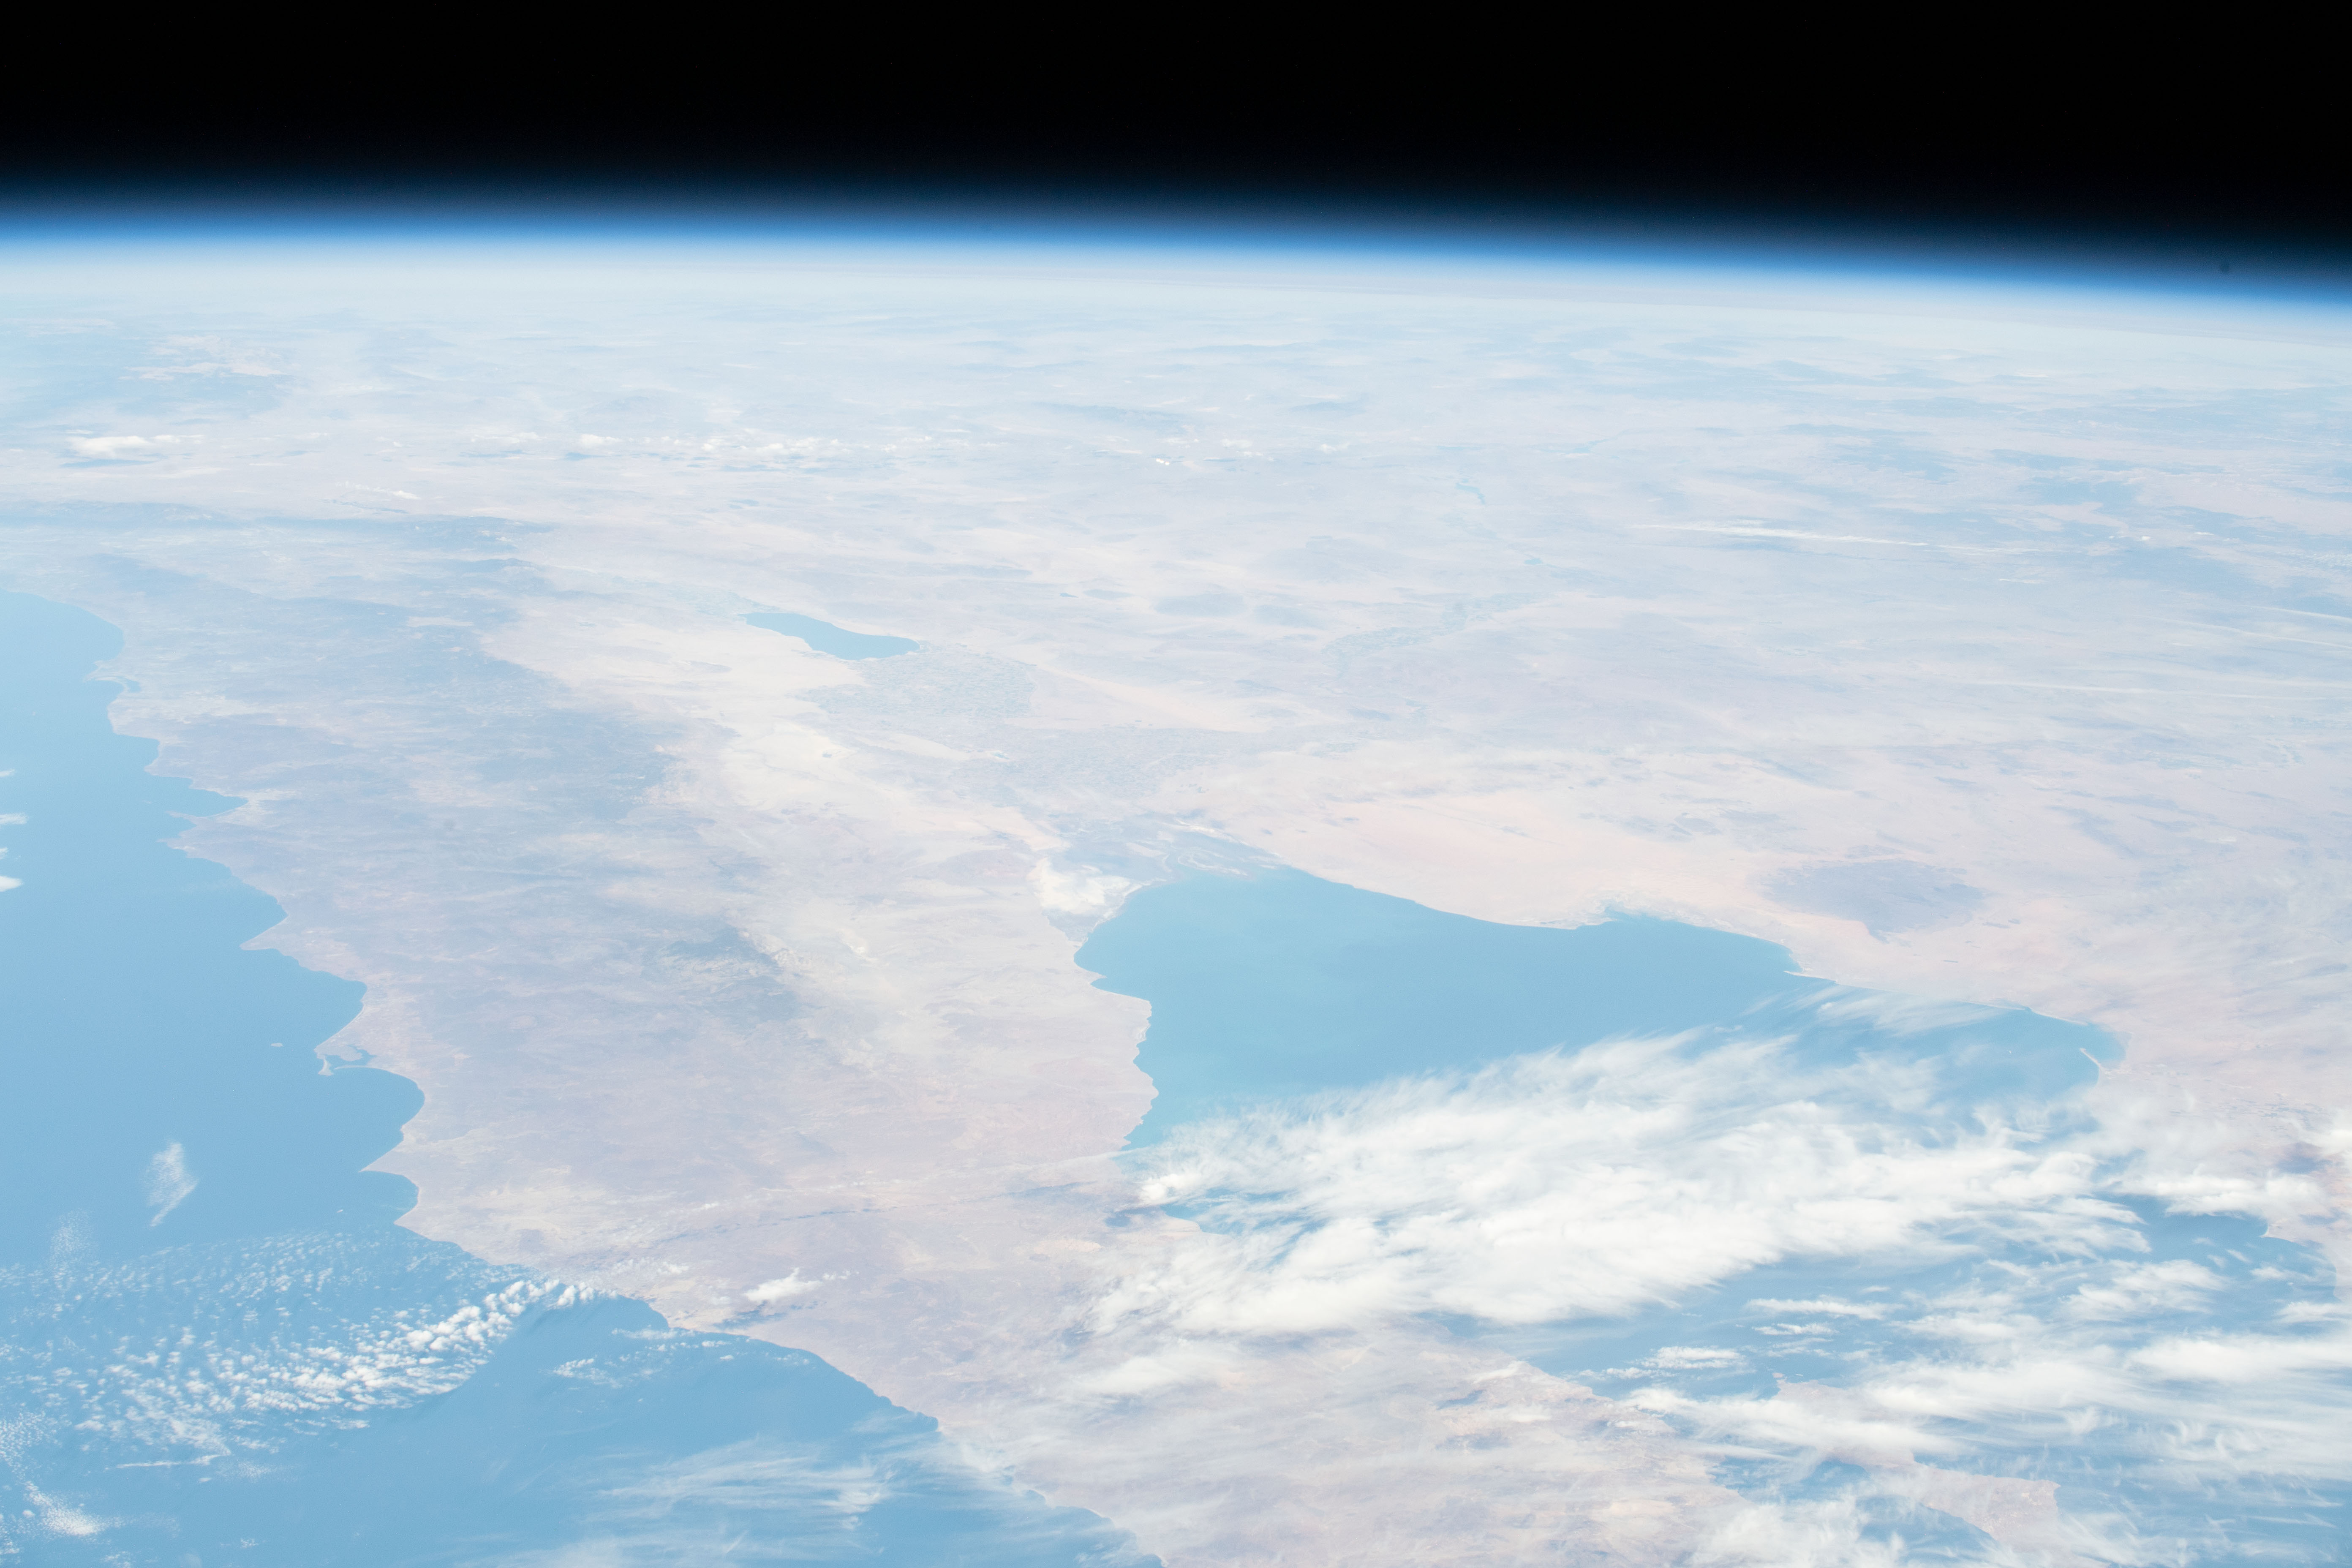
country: MEXICO
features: BAJA CALIFORNIA SUR, GULF OF CALIFORNIA, WAGNER BASIN
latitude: 31.8
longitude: -114.2
